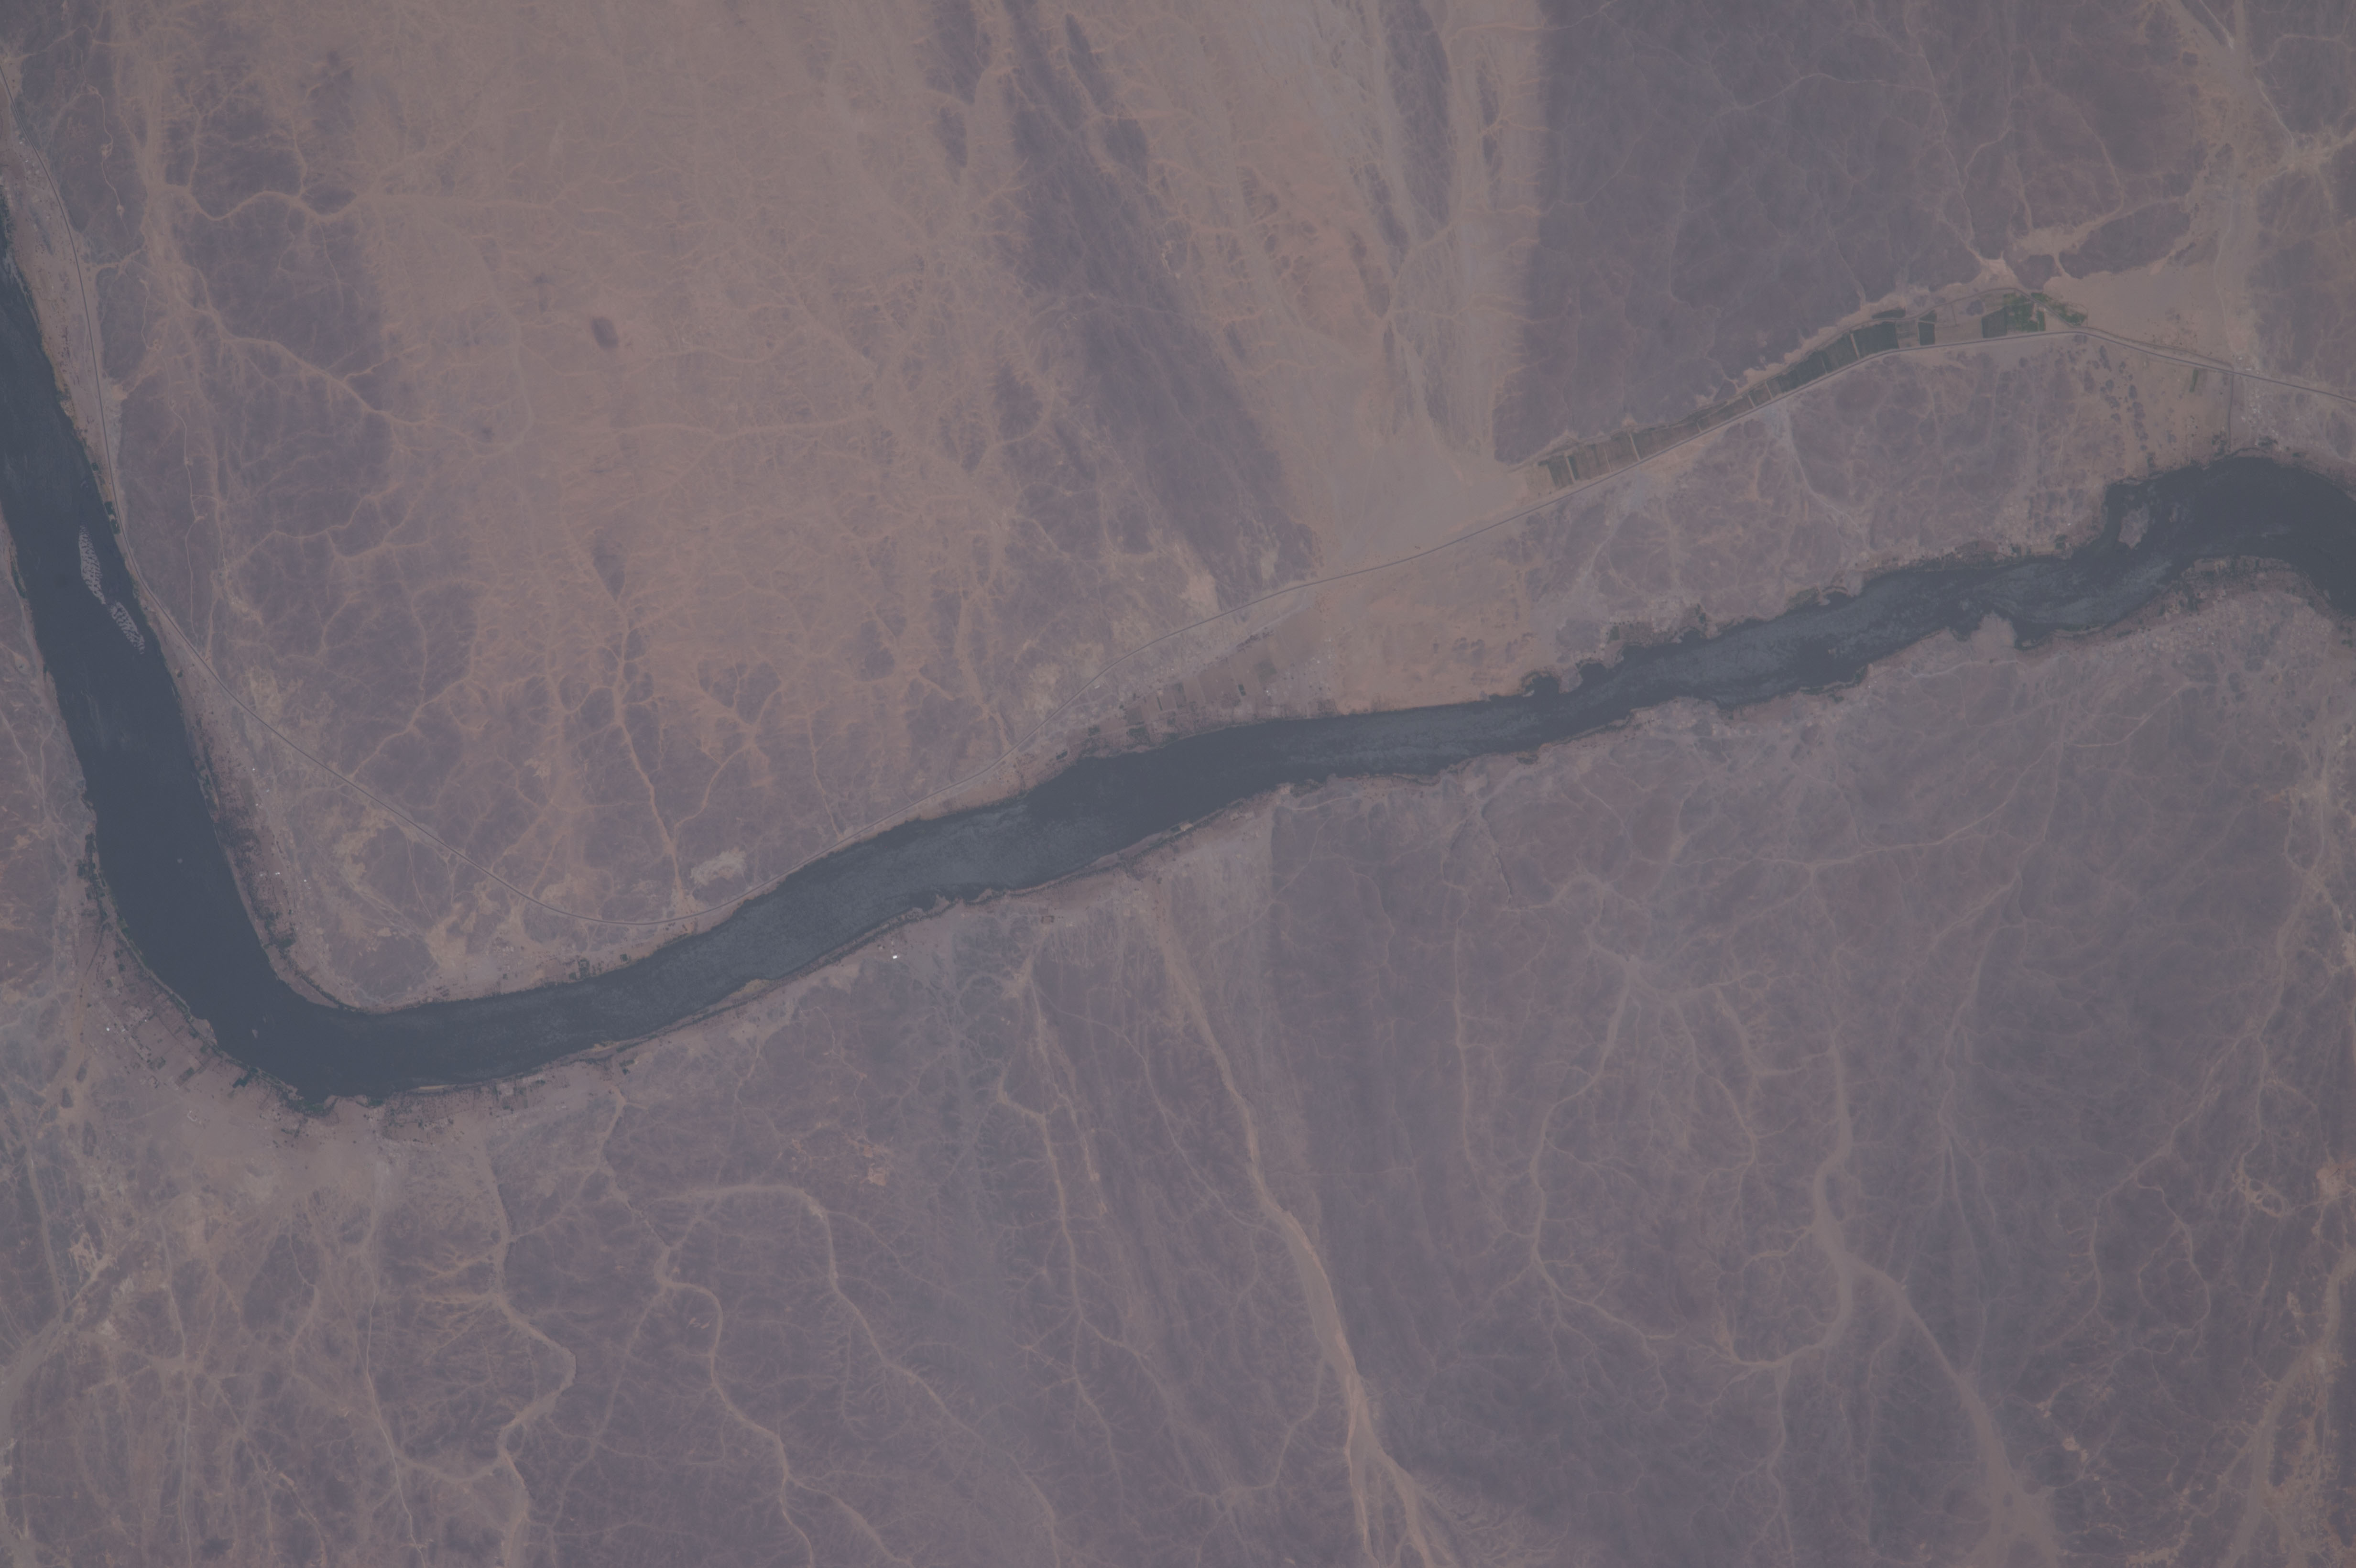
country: SUDAN
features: NUBIAN DESERT, NILE RIVER, NORTHERN, KOYA
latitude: 20.4
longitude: 30.4
